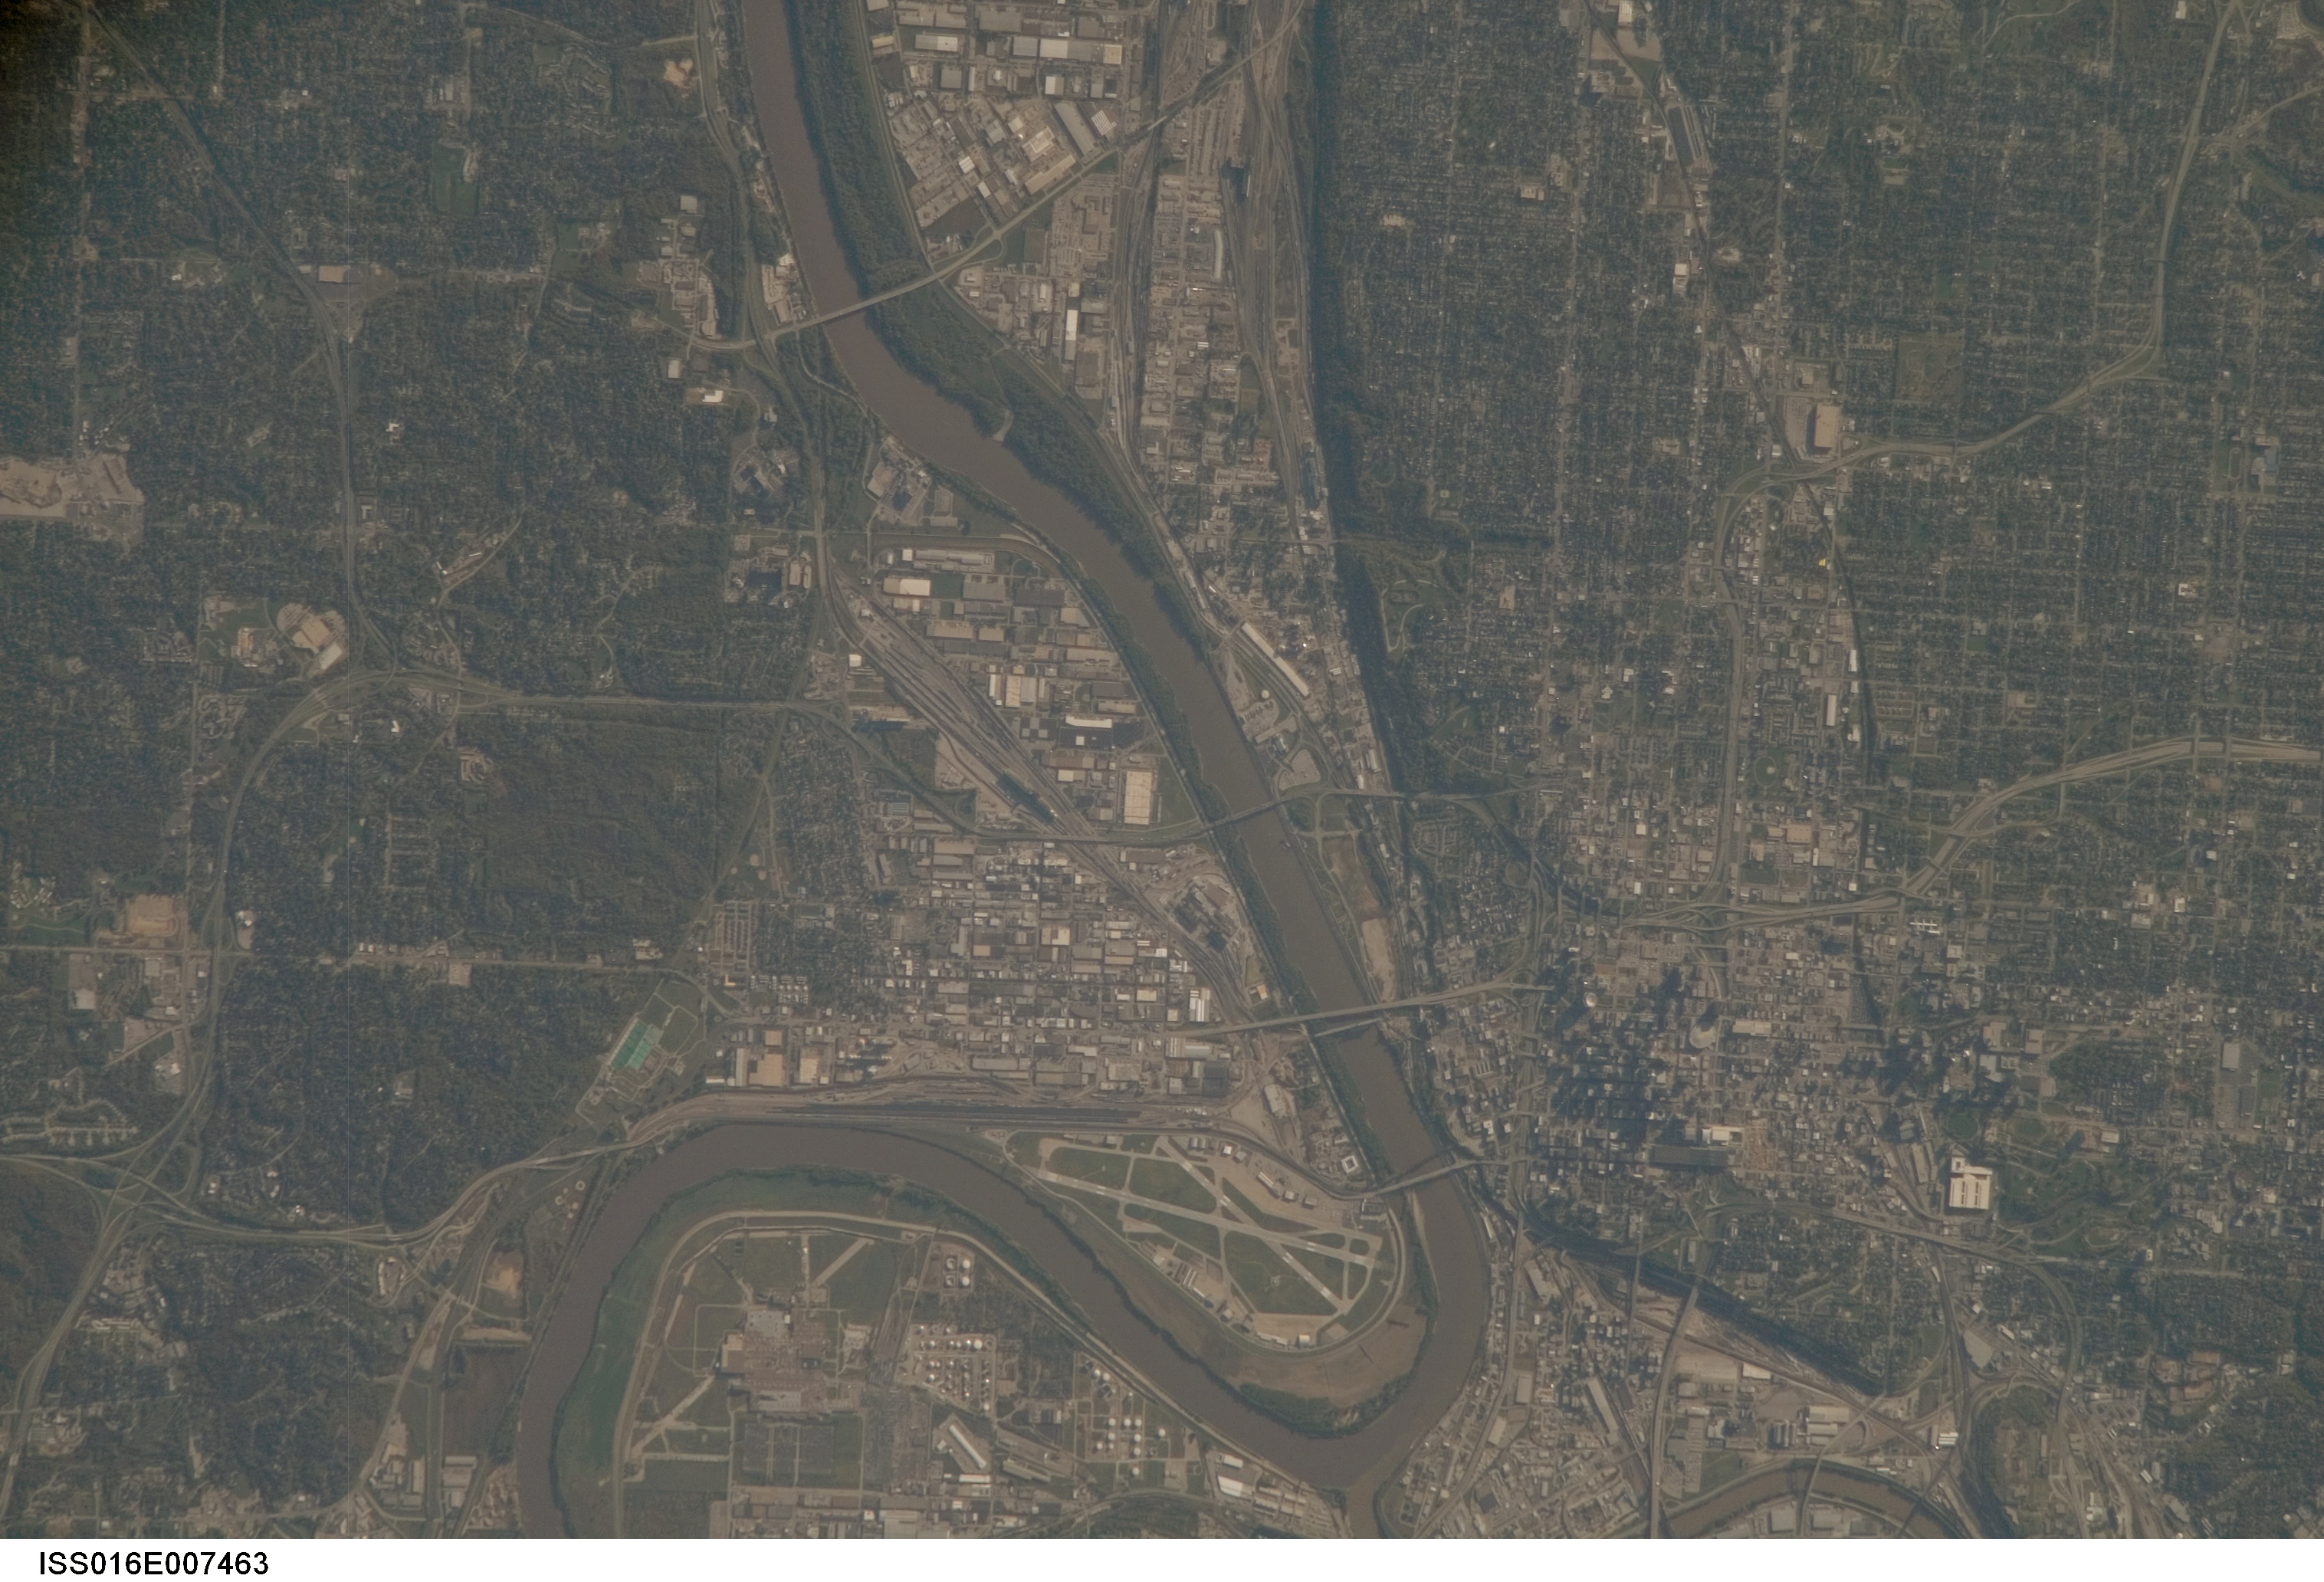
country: USA-MISSOURI
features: KANSAS CITY, MISSOURI RIVER
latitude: 39.1
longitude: -94.6
